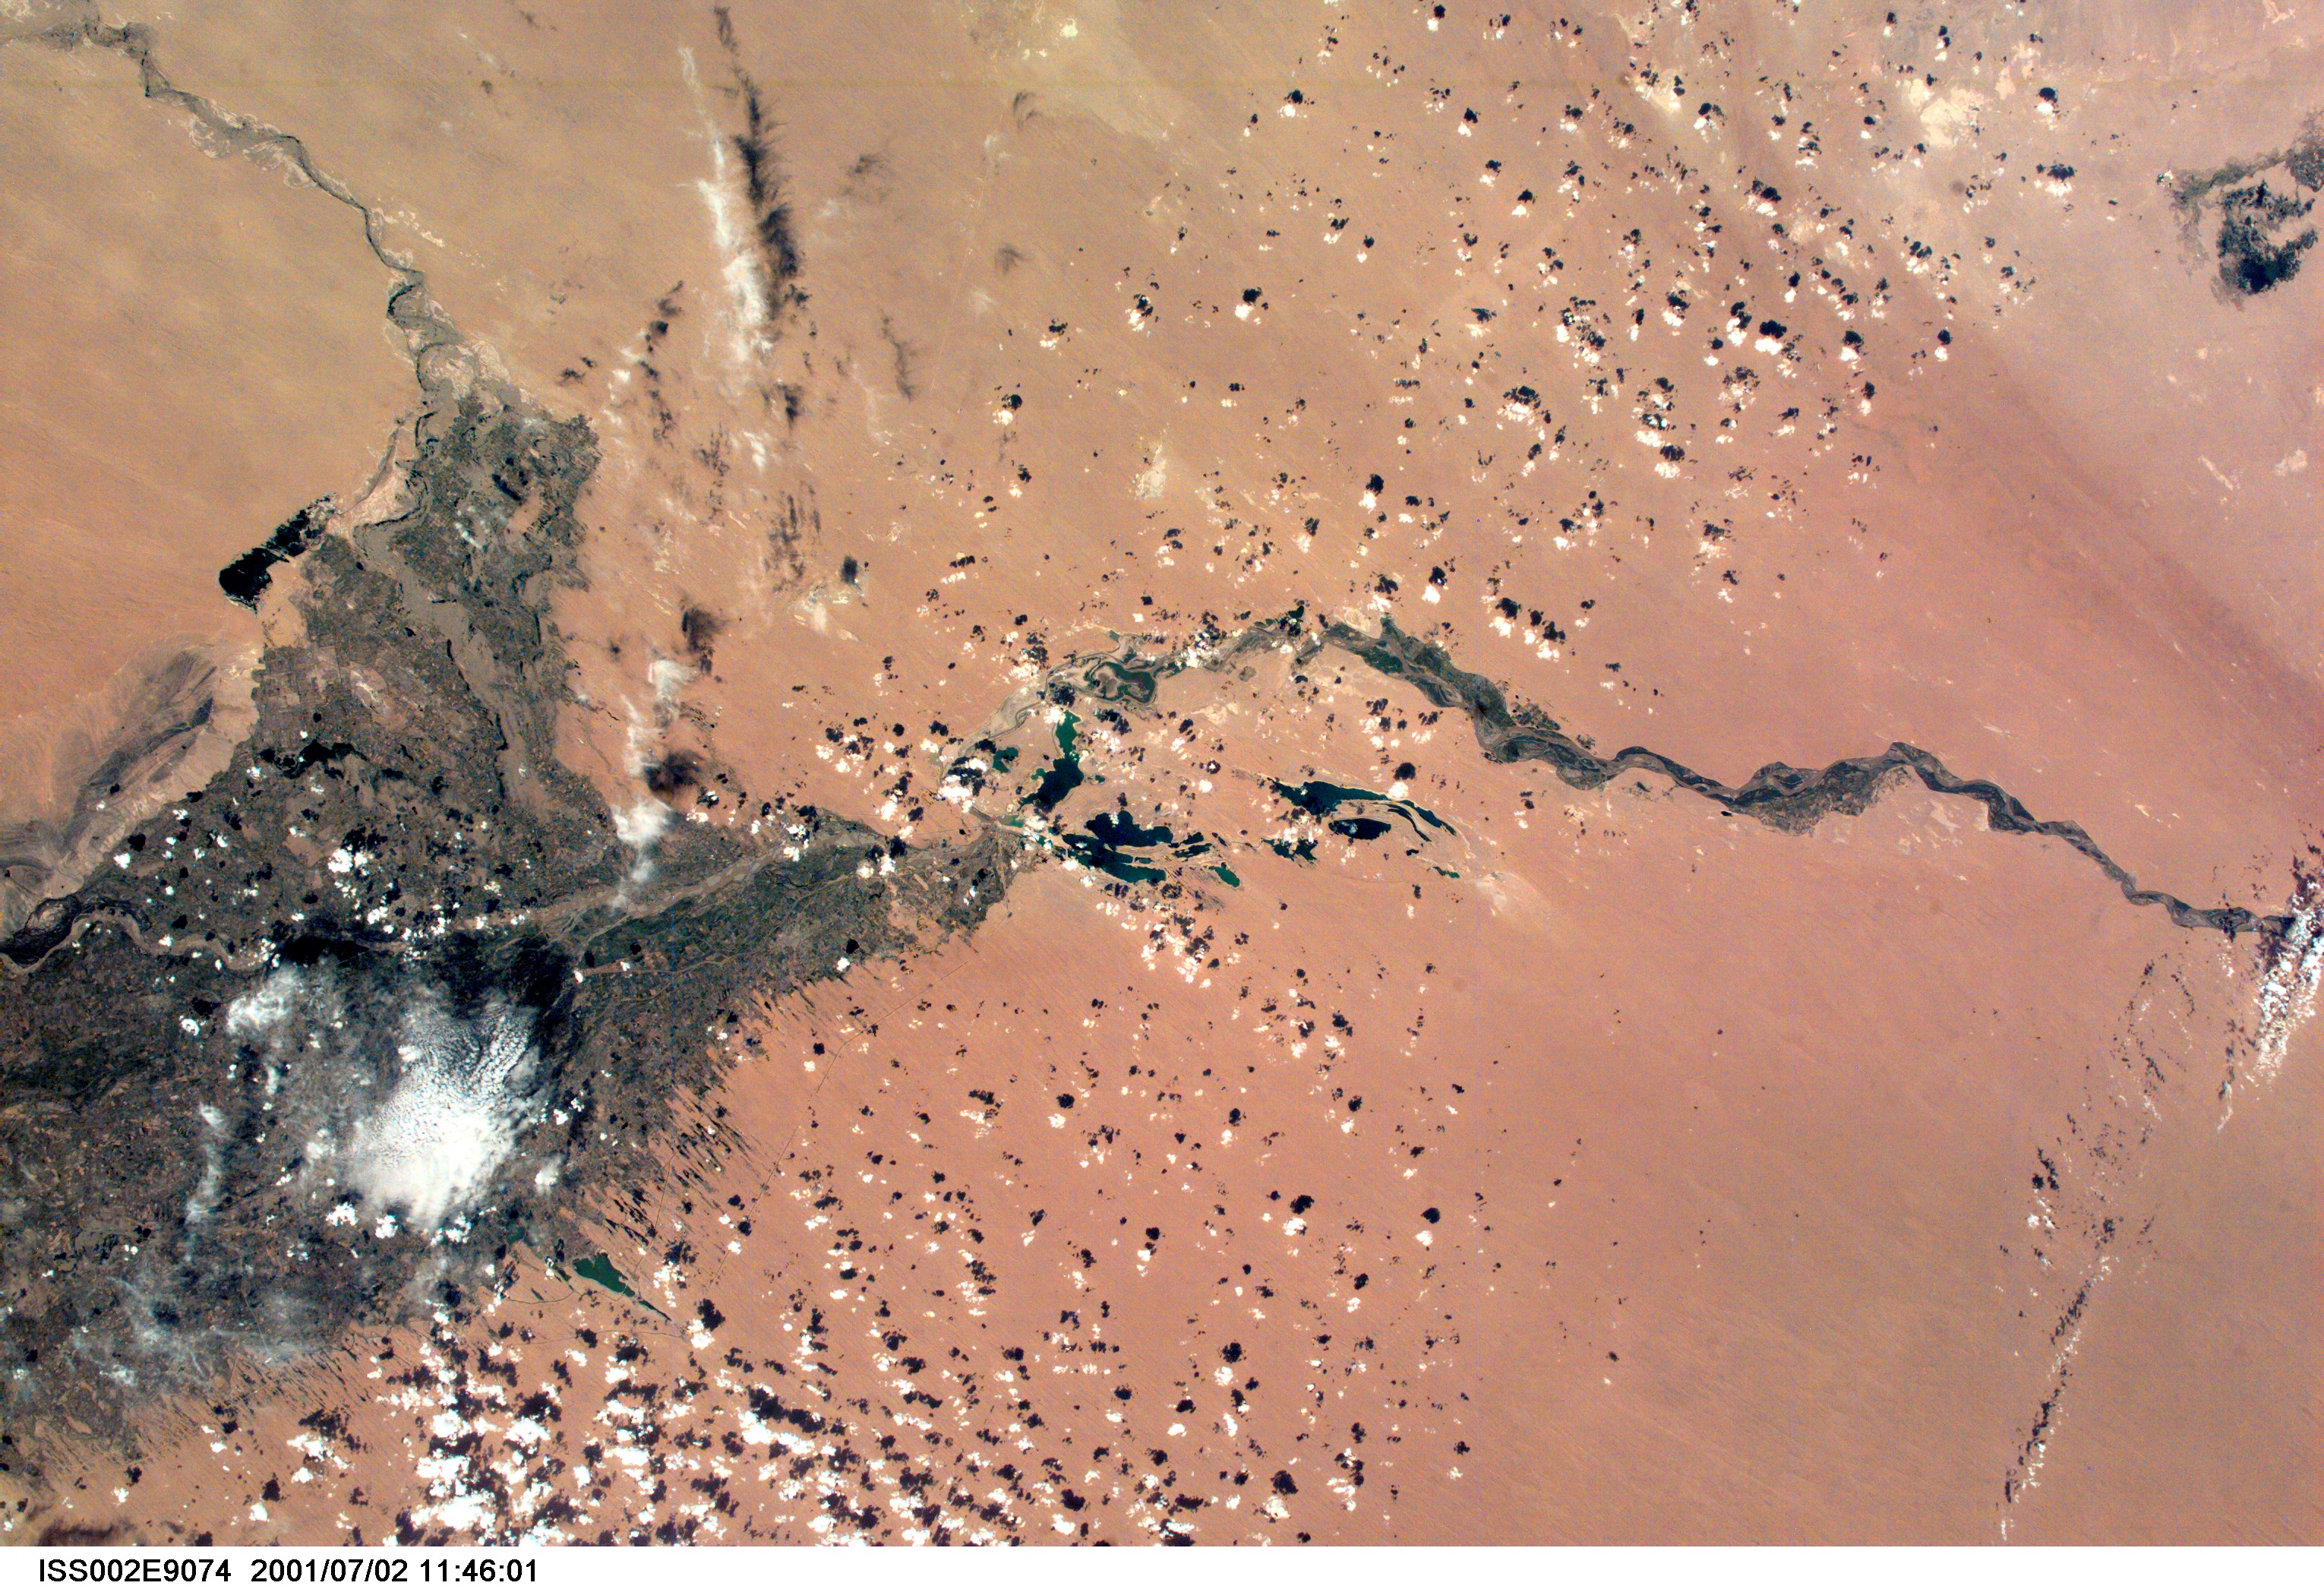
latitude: 41.5
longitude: 61.5
